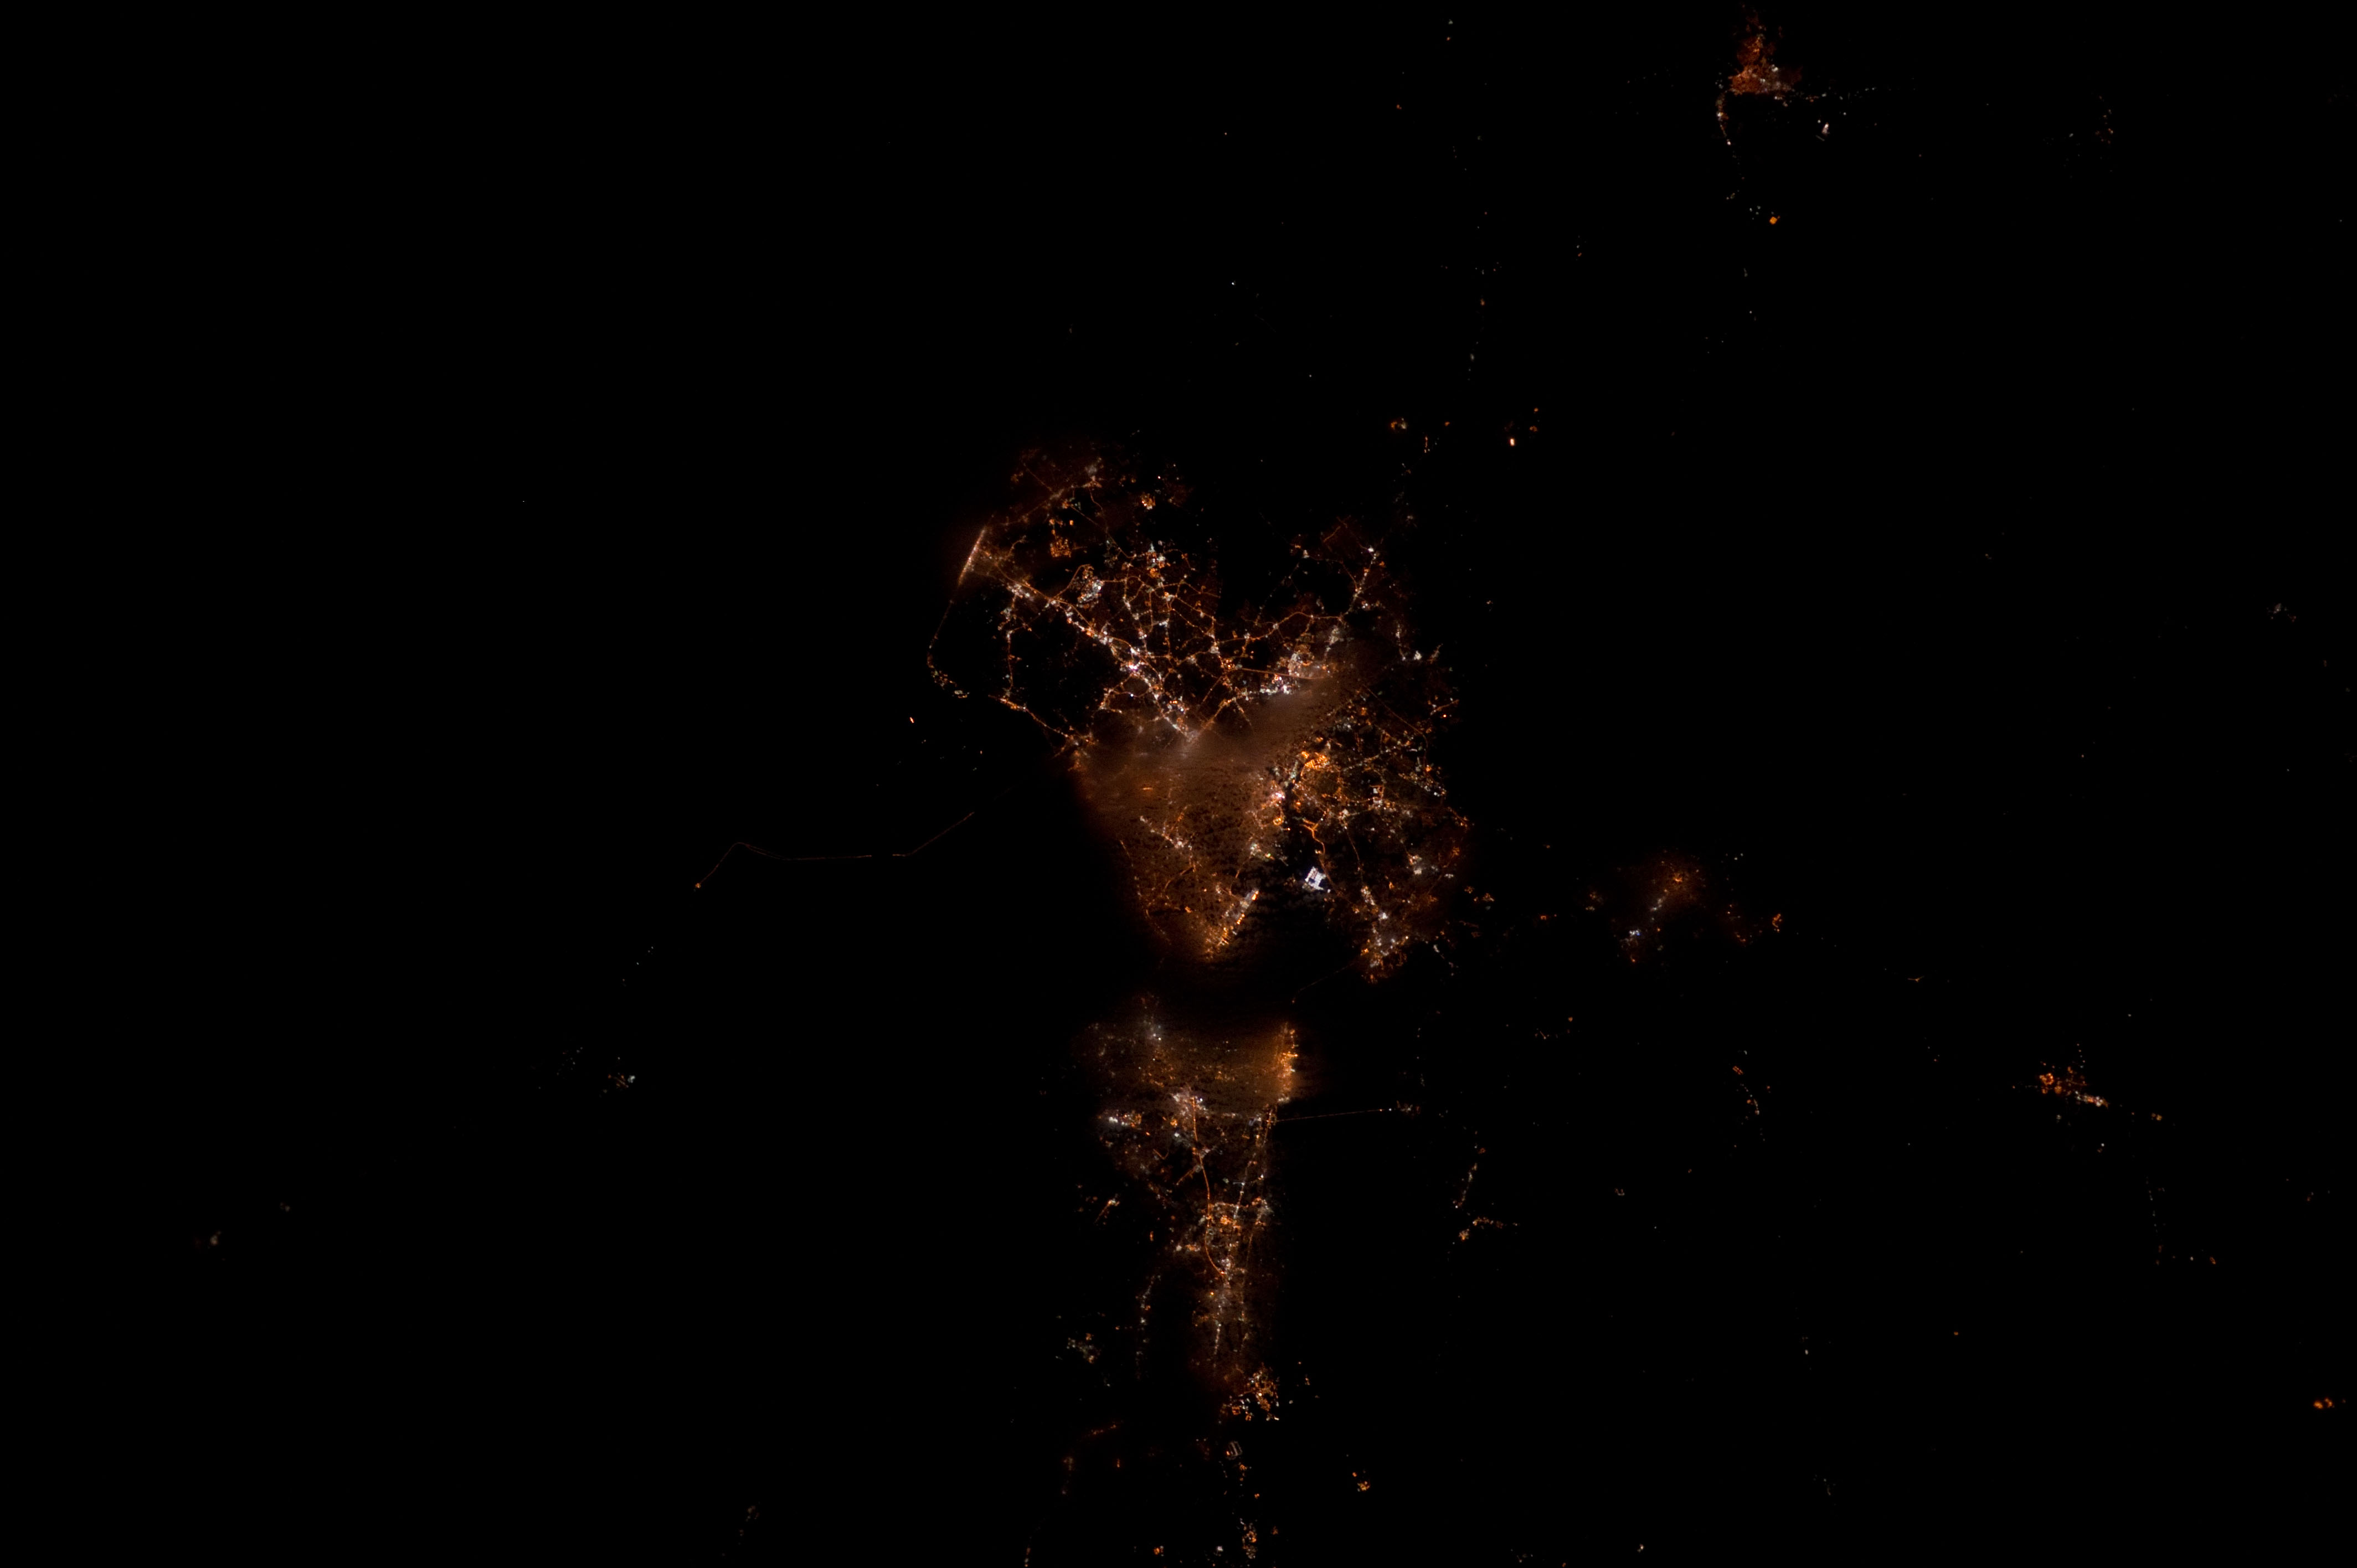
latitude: 37.1
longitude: -76.3
